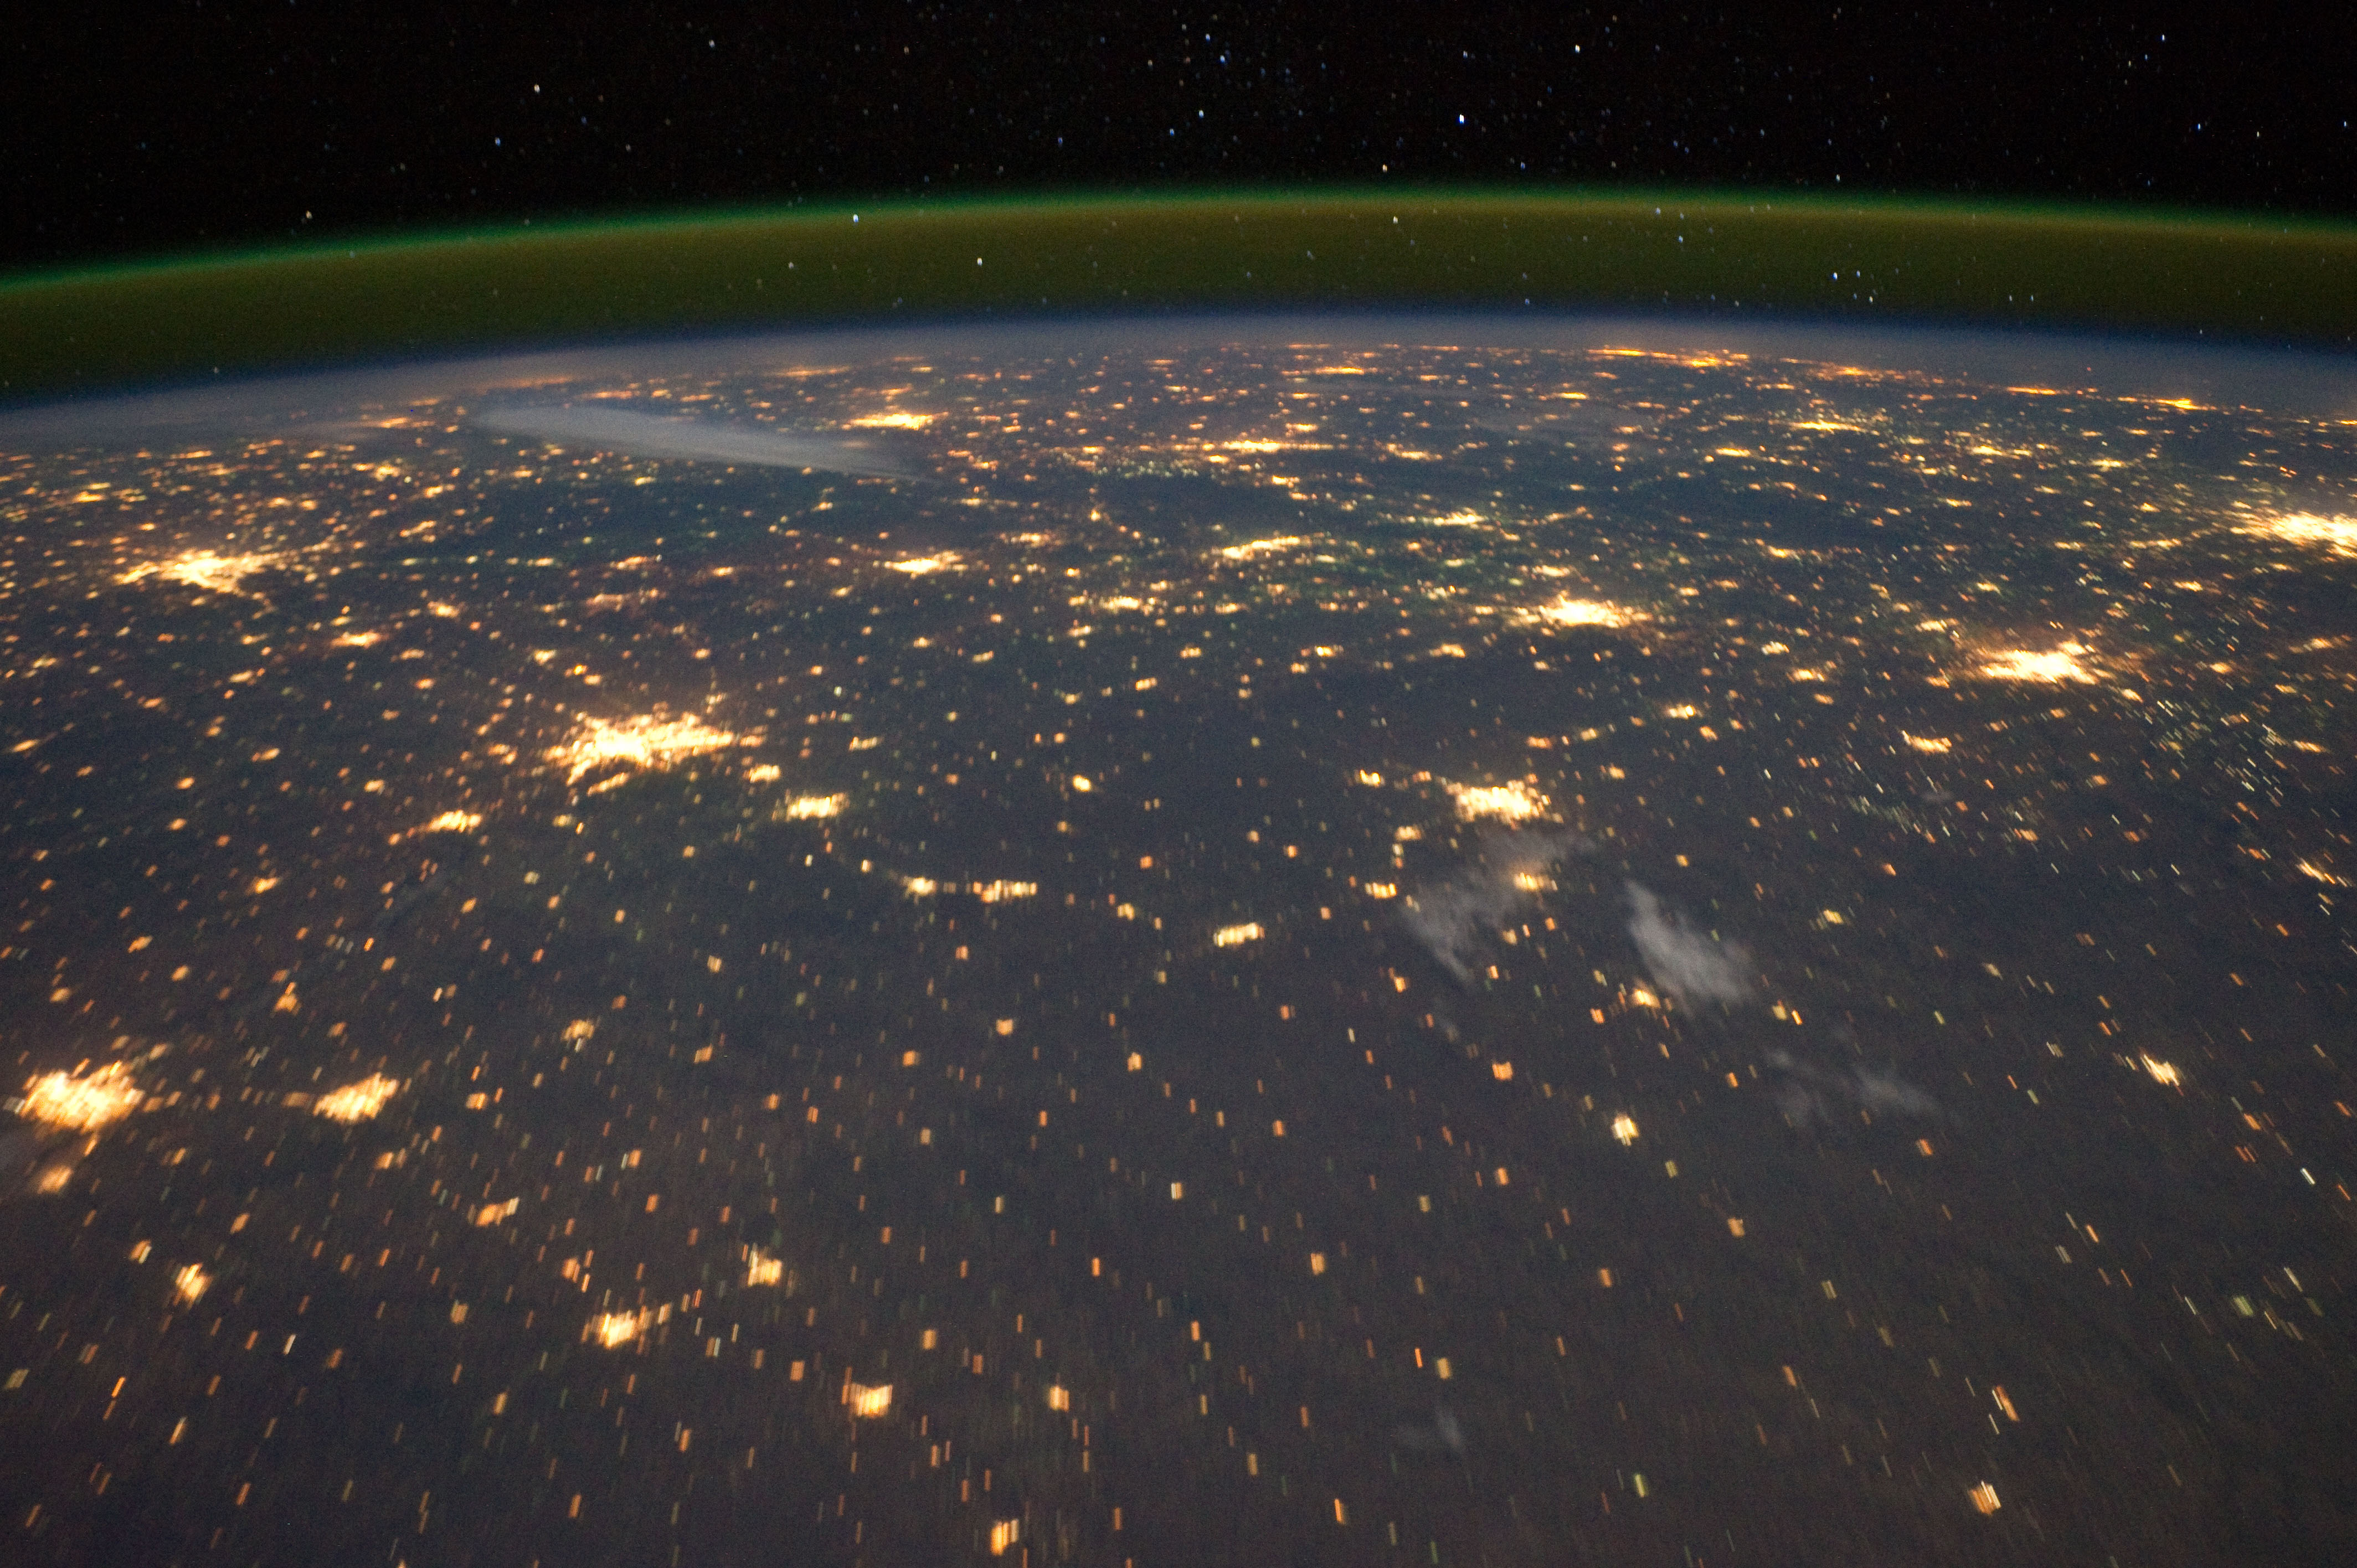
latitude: 45.1
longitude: -104.4
